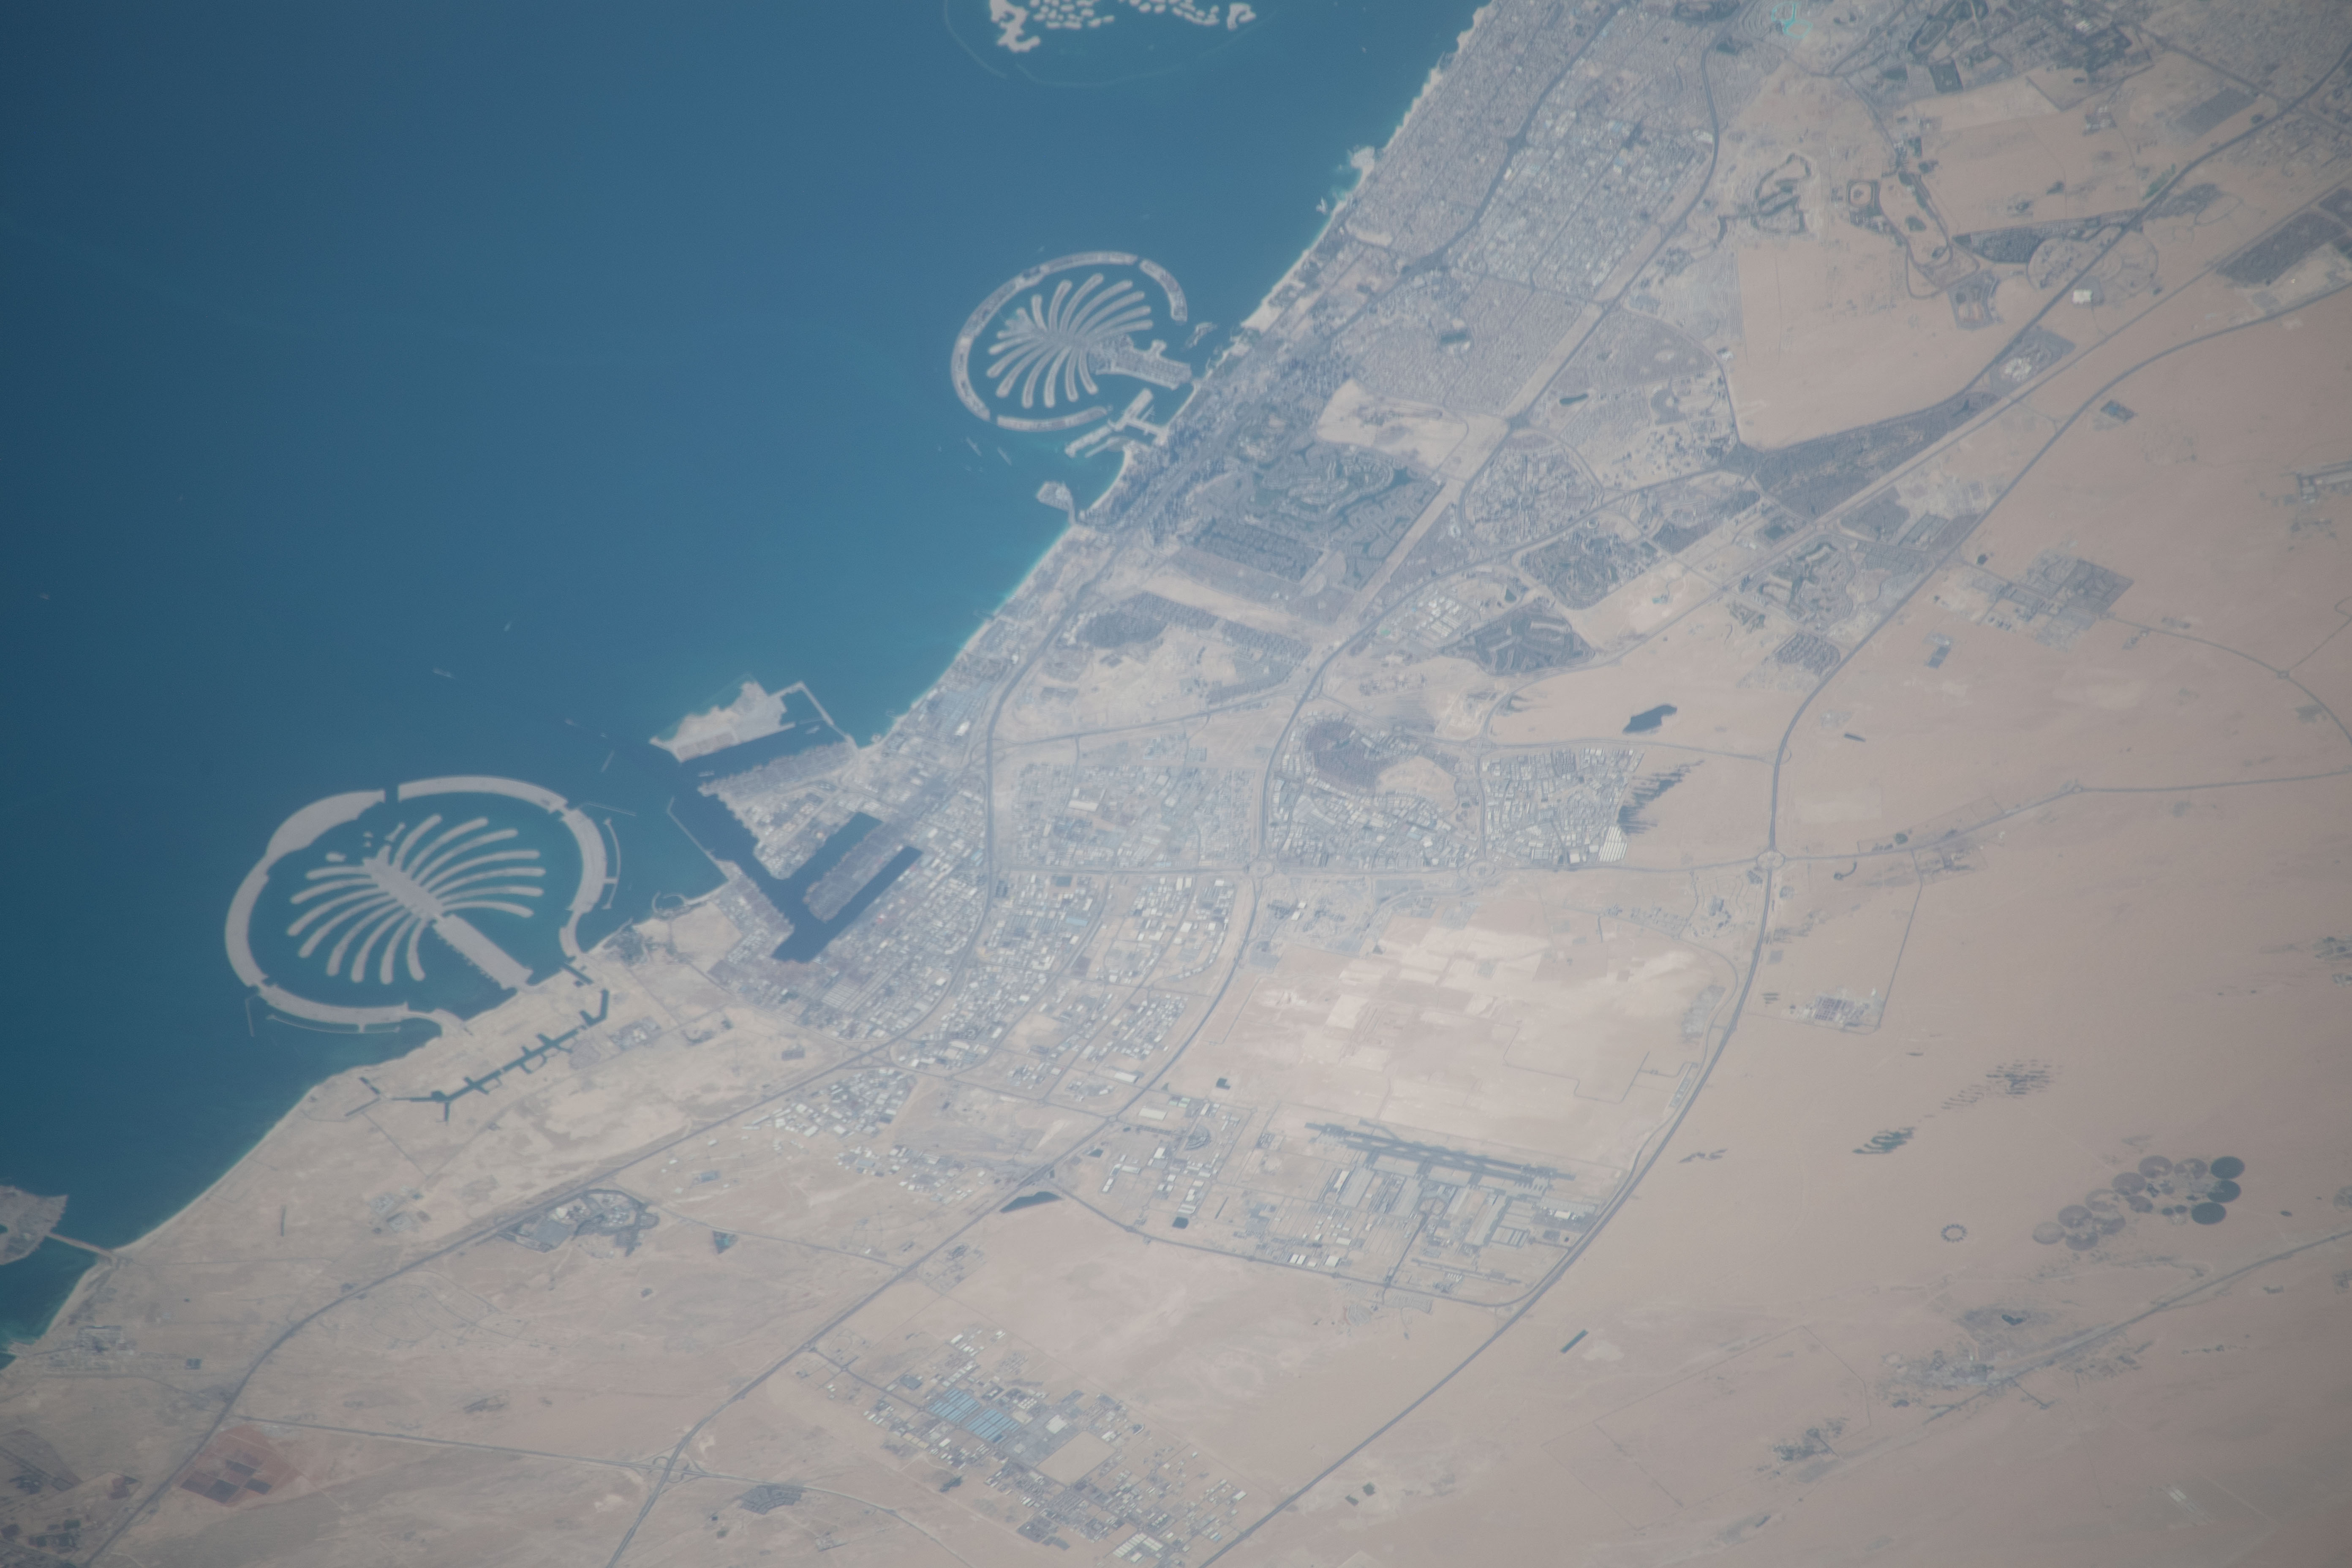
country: UNITED ARAB EMIRATES
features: PERSIAN GULF, THE PALM JEBEL ALI, THE PALM JUMEIRAH, DUBAI, PORT
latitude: 25.0
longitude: 55.0
